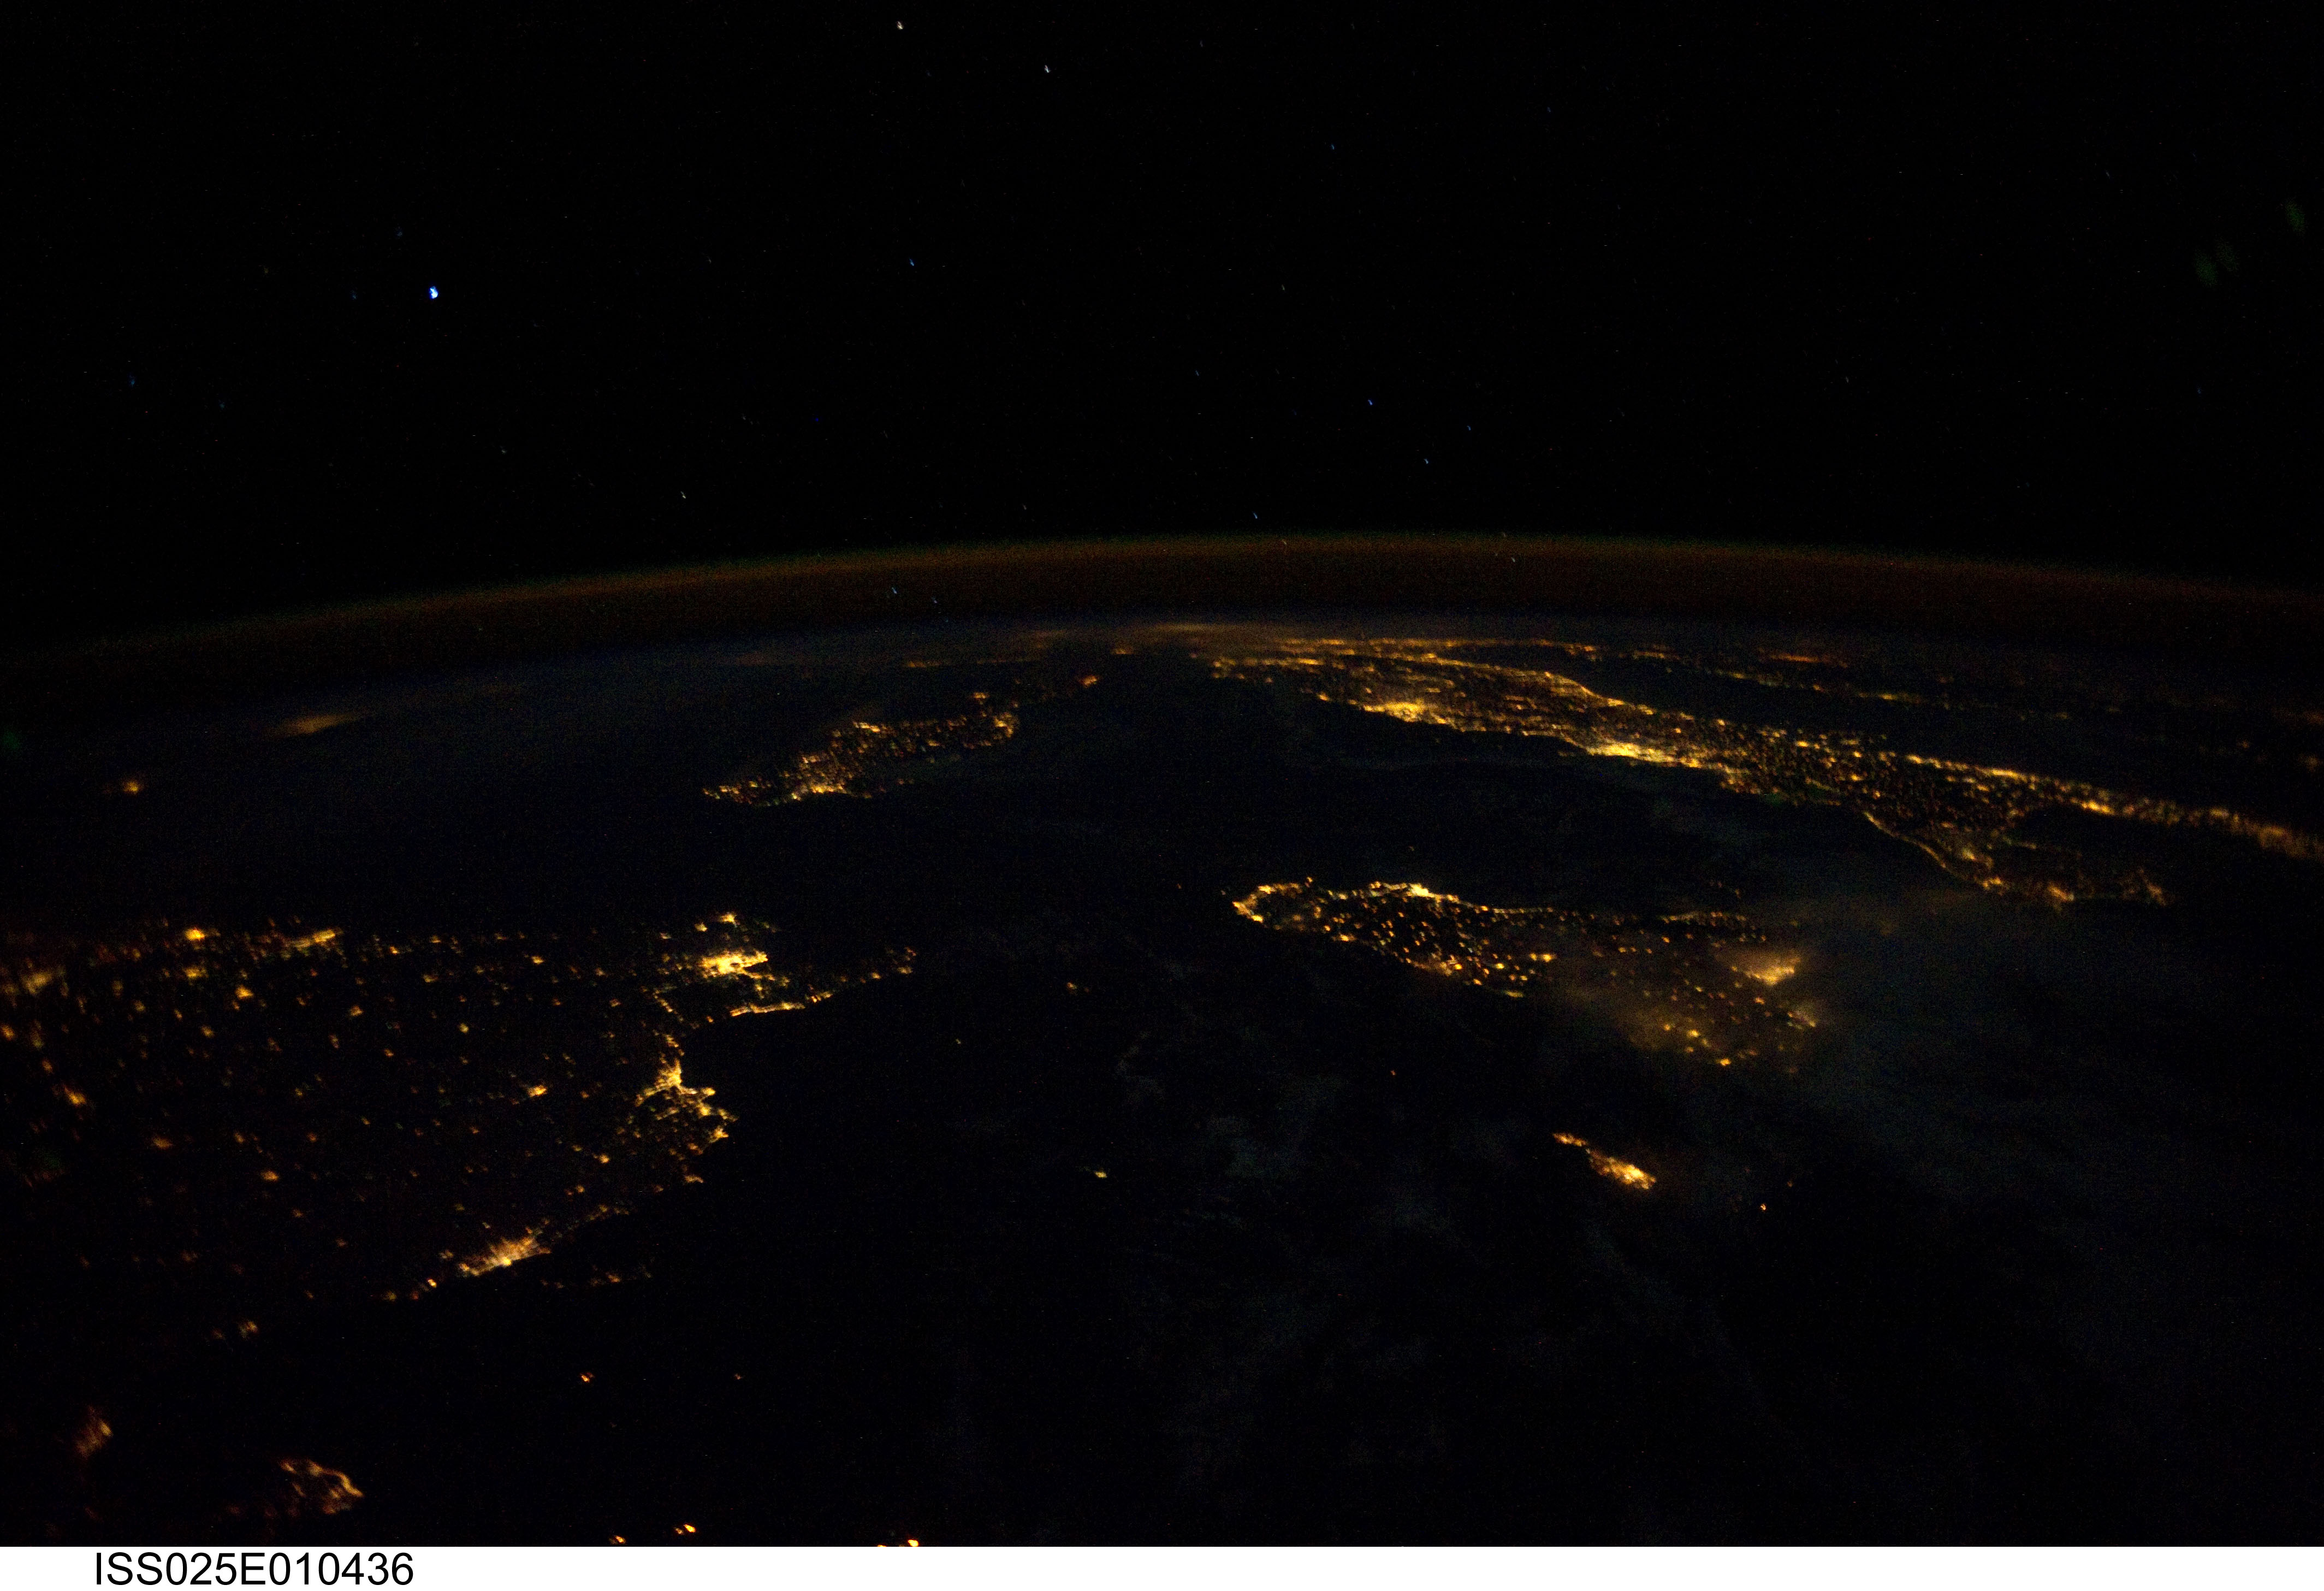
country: SICILY
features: TUNISIA, SICILY, SARDINIA, ITALY AT NIGHT
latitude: 39.0
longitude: 12.0
